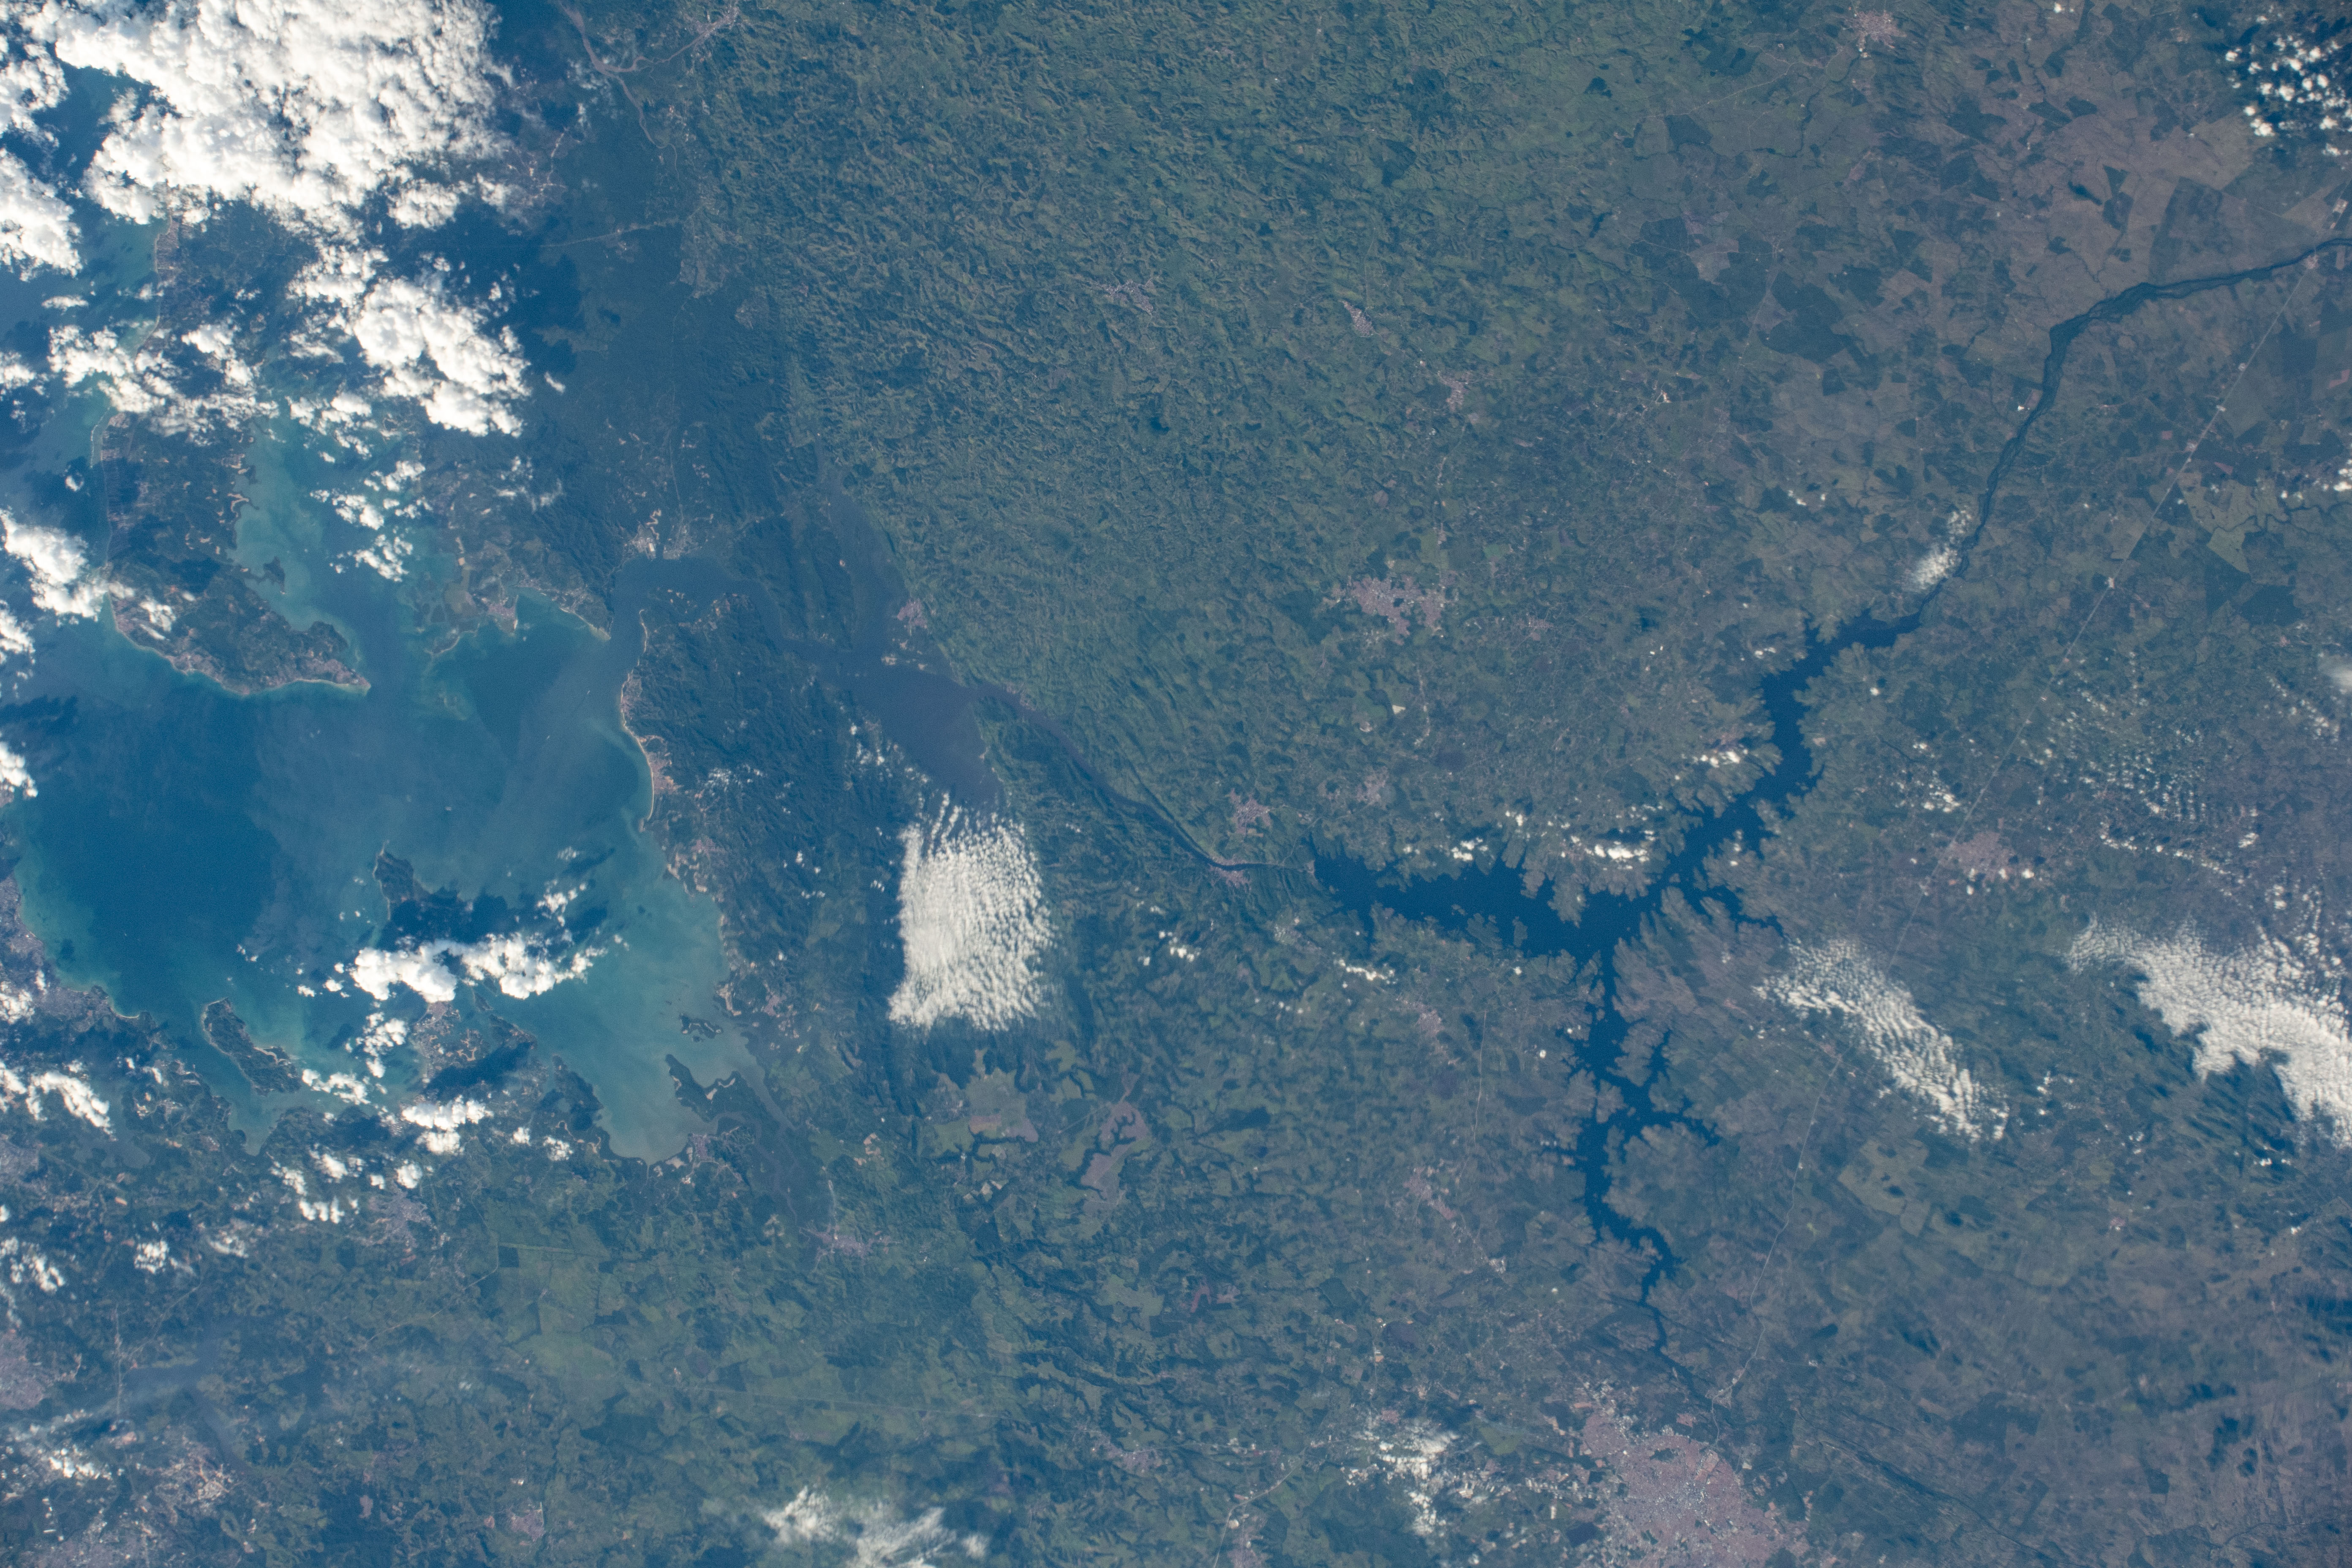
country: BRAZIL
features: PEDRA DO CAVALO RESERVOIR,BAY OF ALL SAINTS,PARAGUACU RIVER
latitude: -12.7
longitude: -39.0
